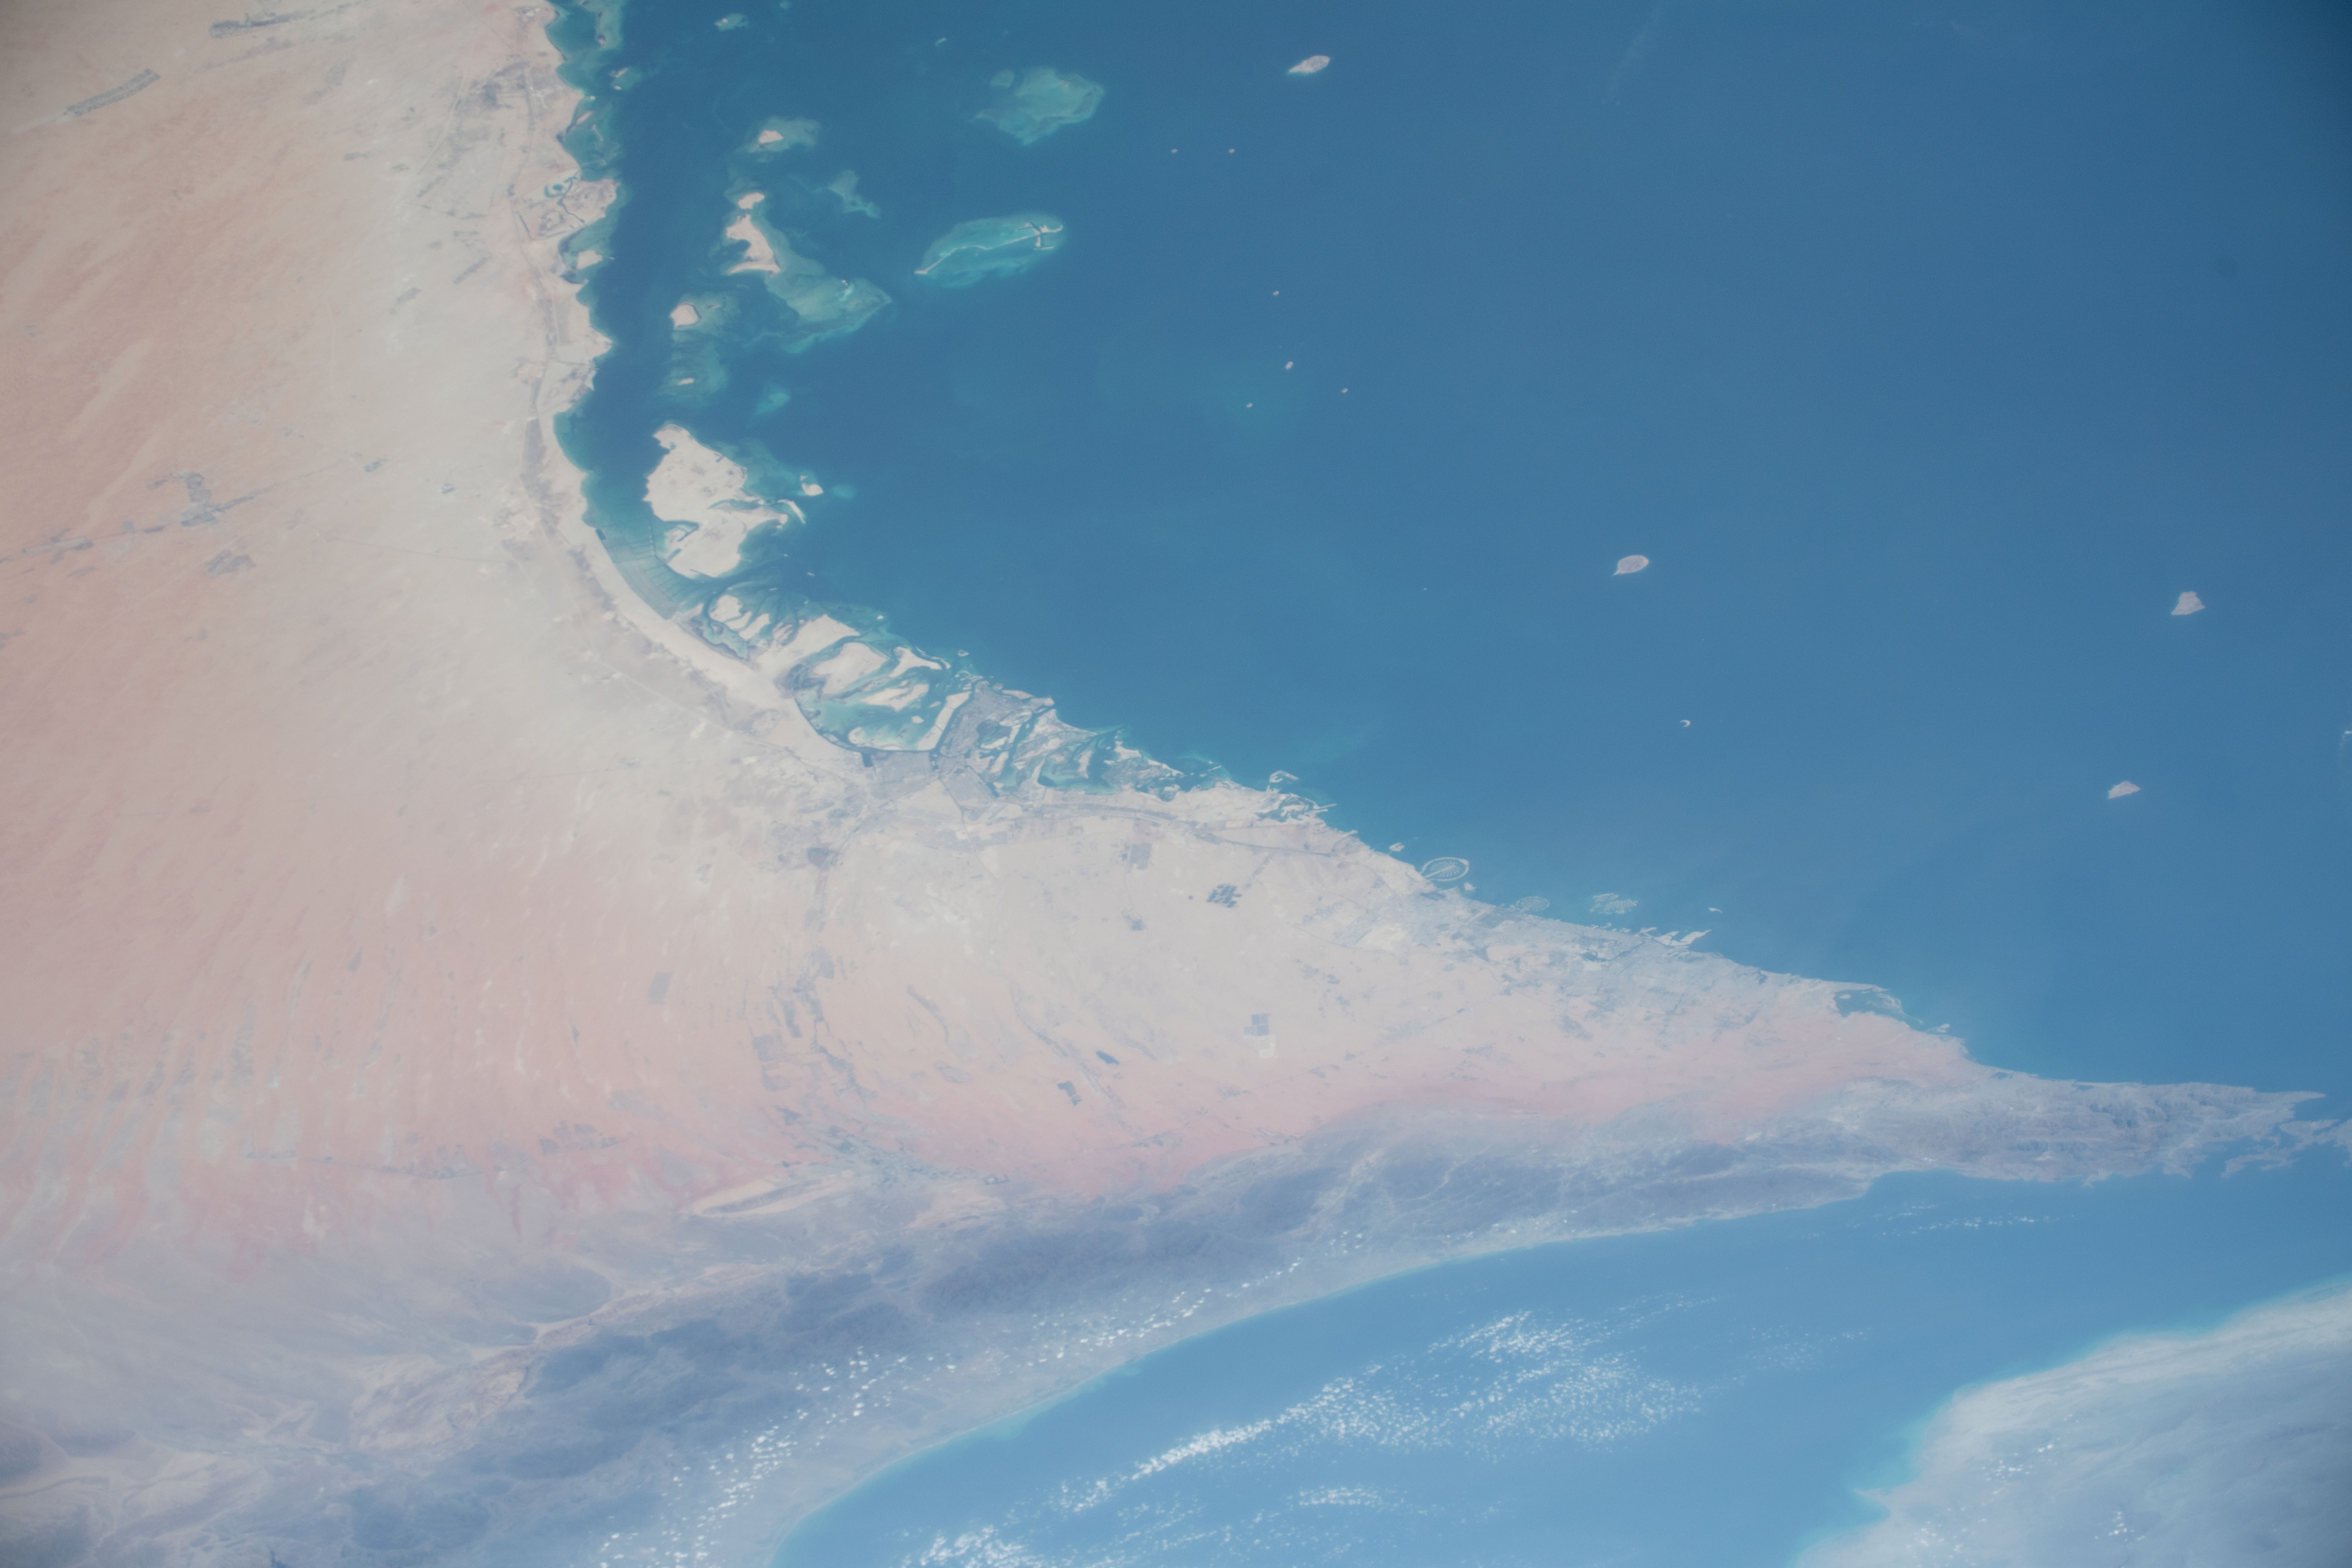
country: UNITED ARAB EMIRATES
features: ABU DHABI, THE PALM JABEL ALI, THE PALM JUMEIRAH, THE WORLD ISLANDS
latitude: 24.8
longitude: 54.8
